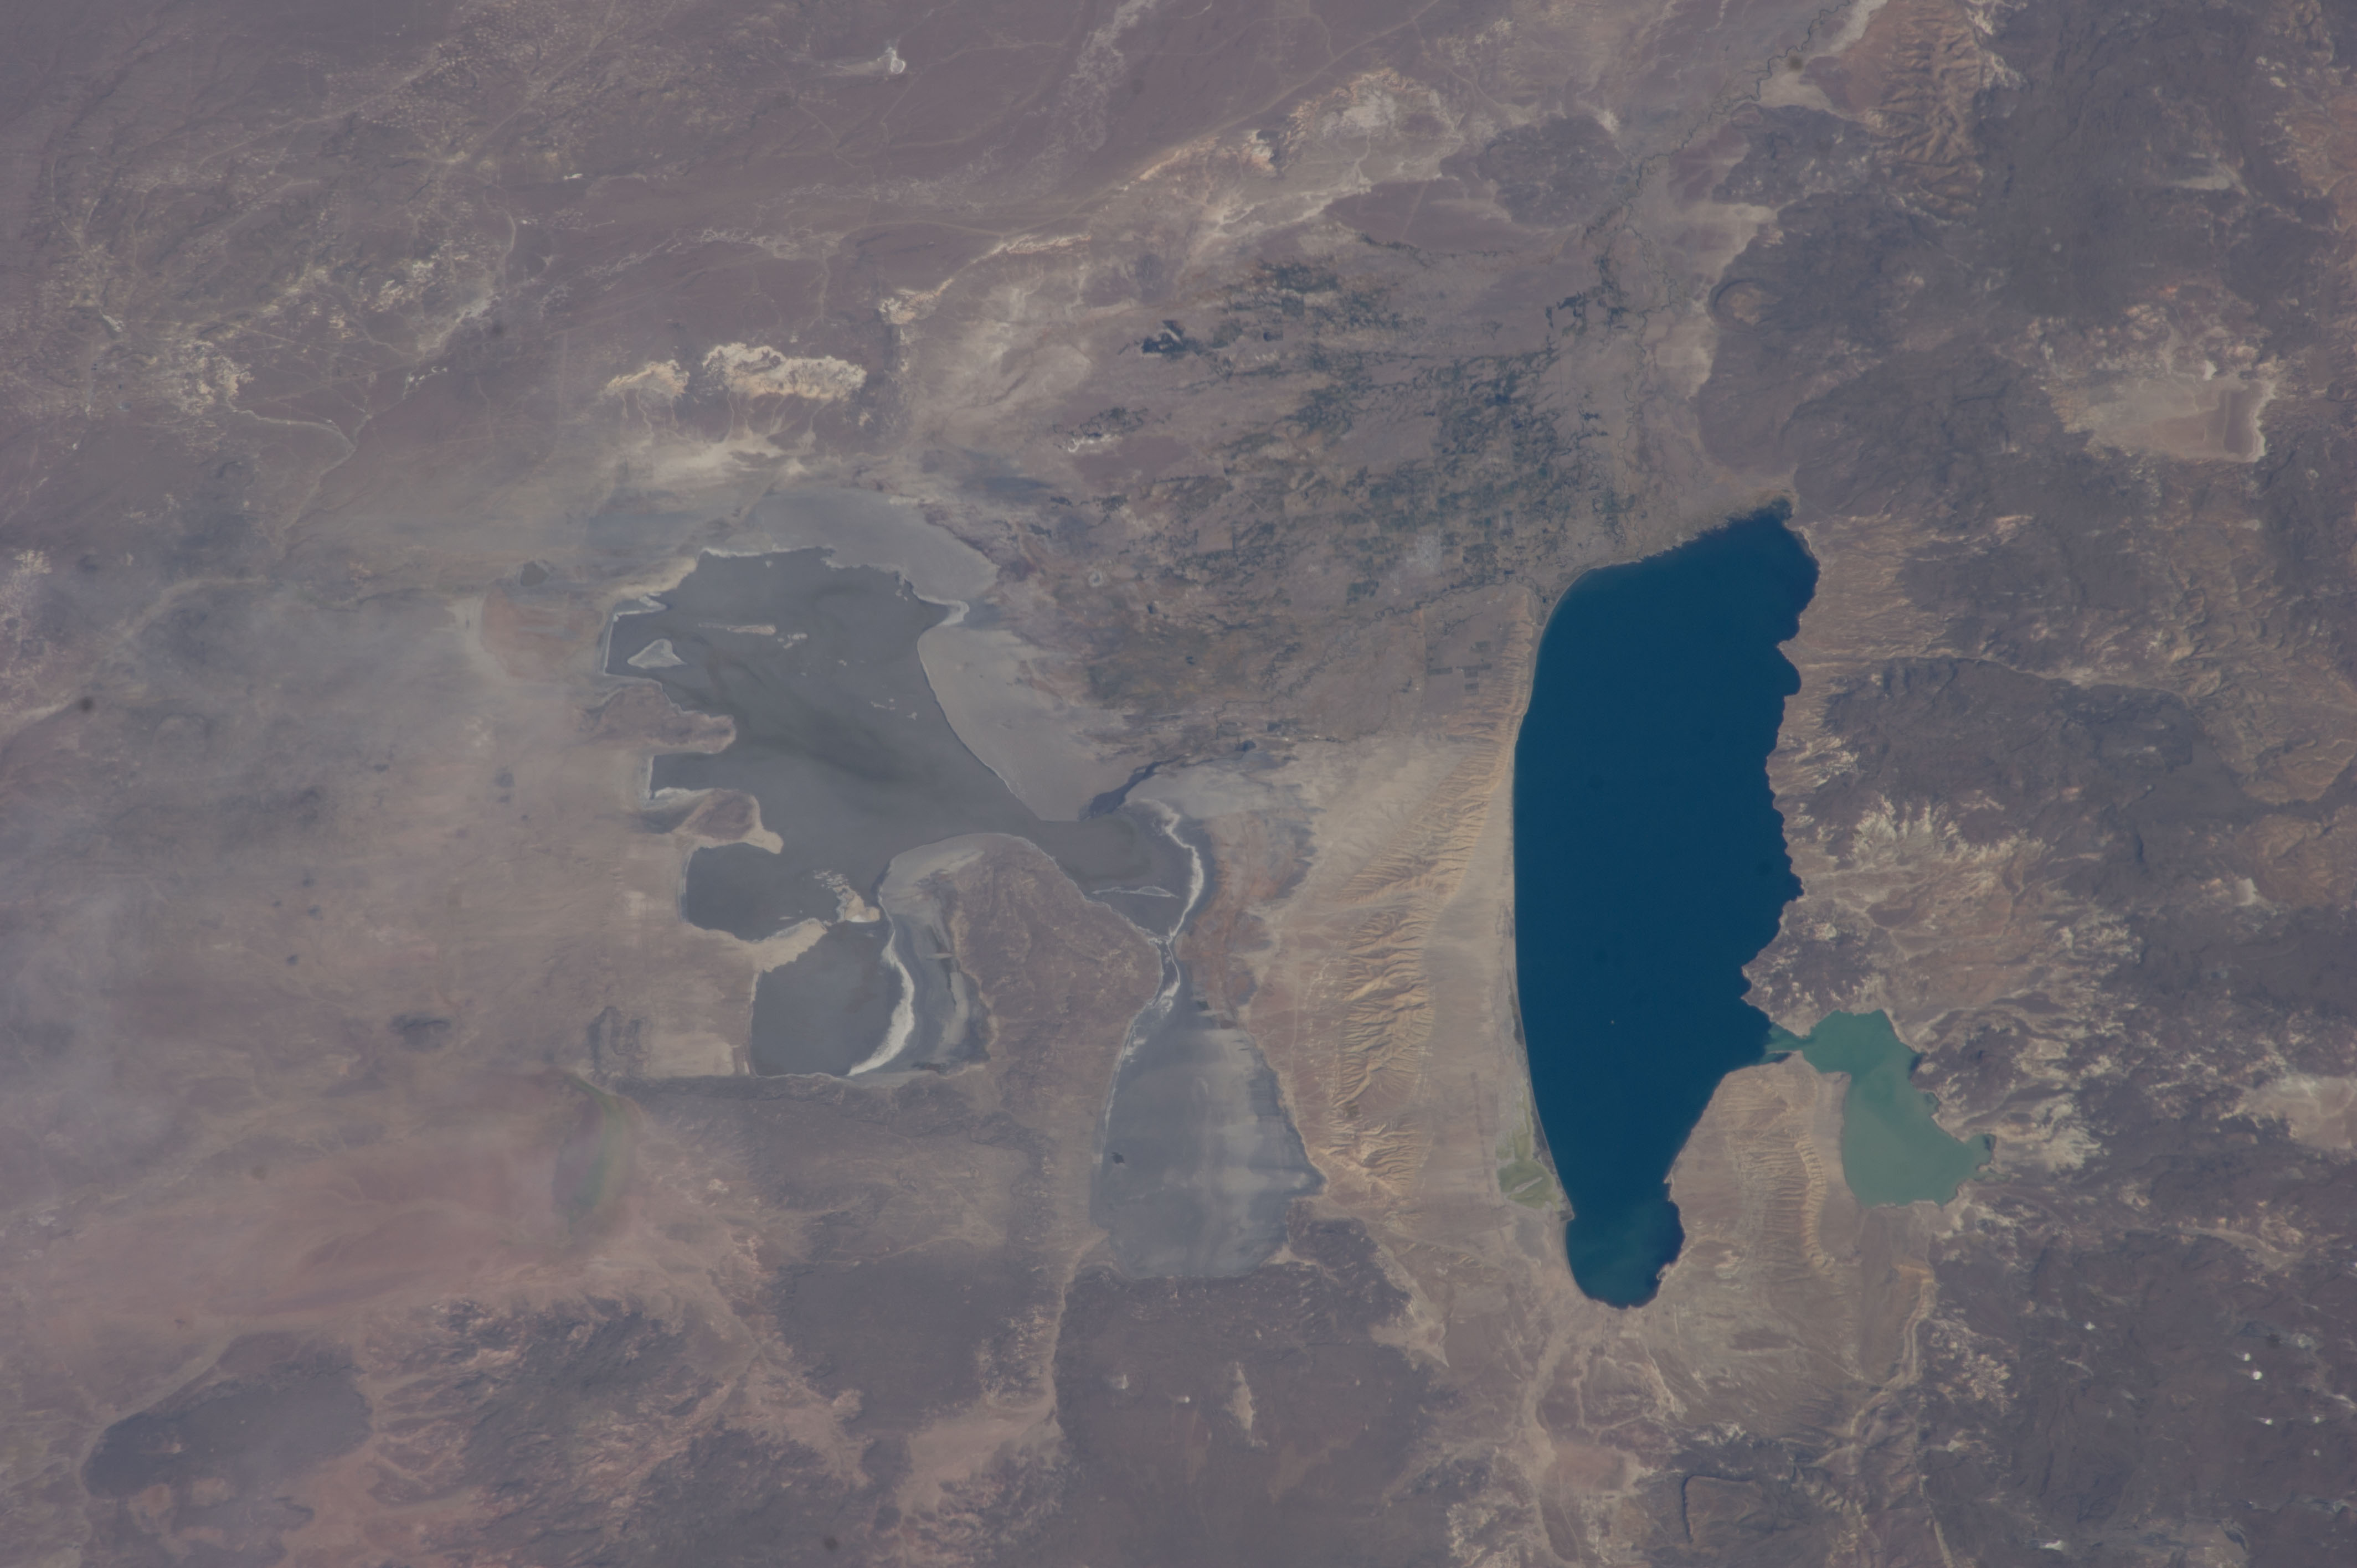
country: ARGENTINA
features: LAKE MUSTERS, LAKE COLHUE HUAPI, MOUNTAINS
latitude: -45.5
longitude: -69.0
